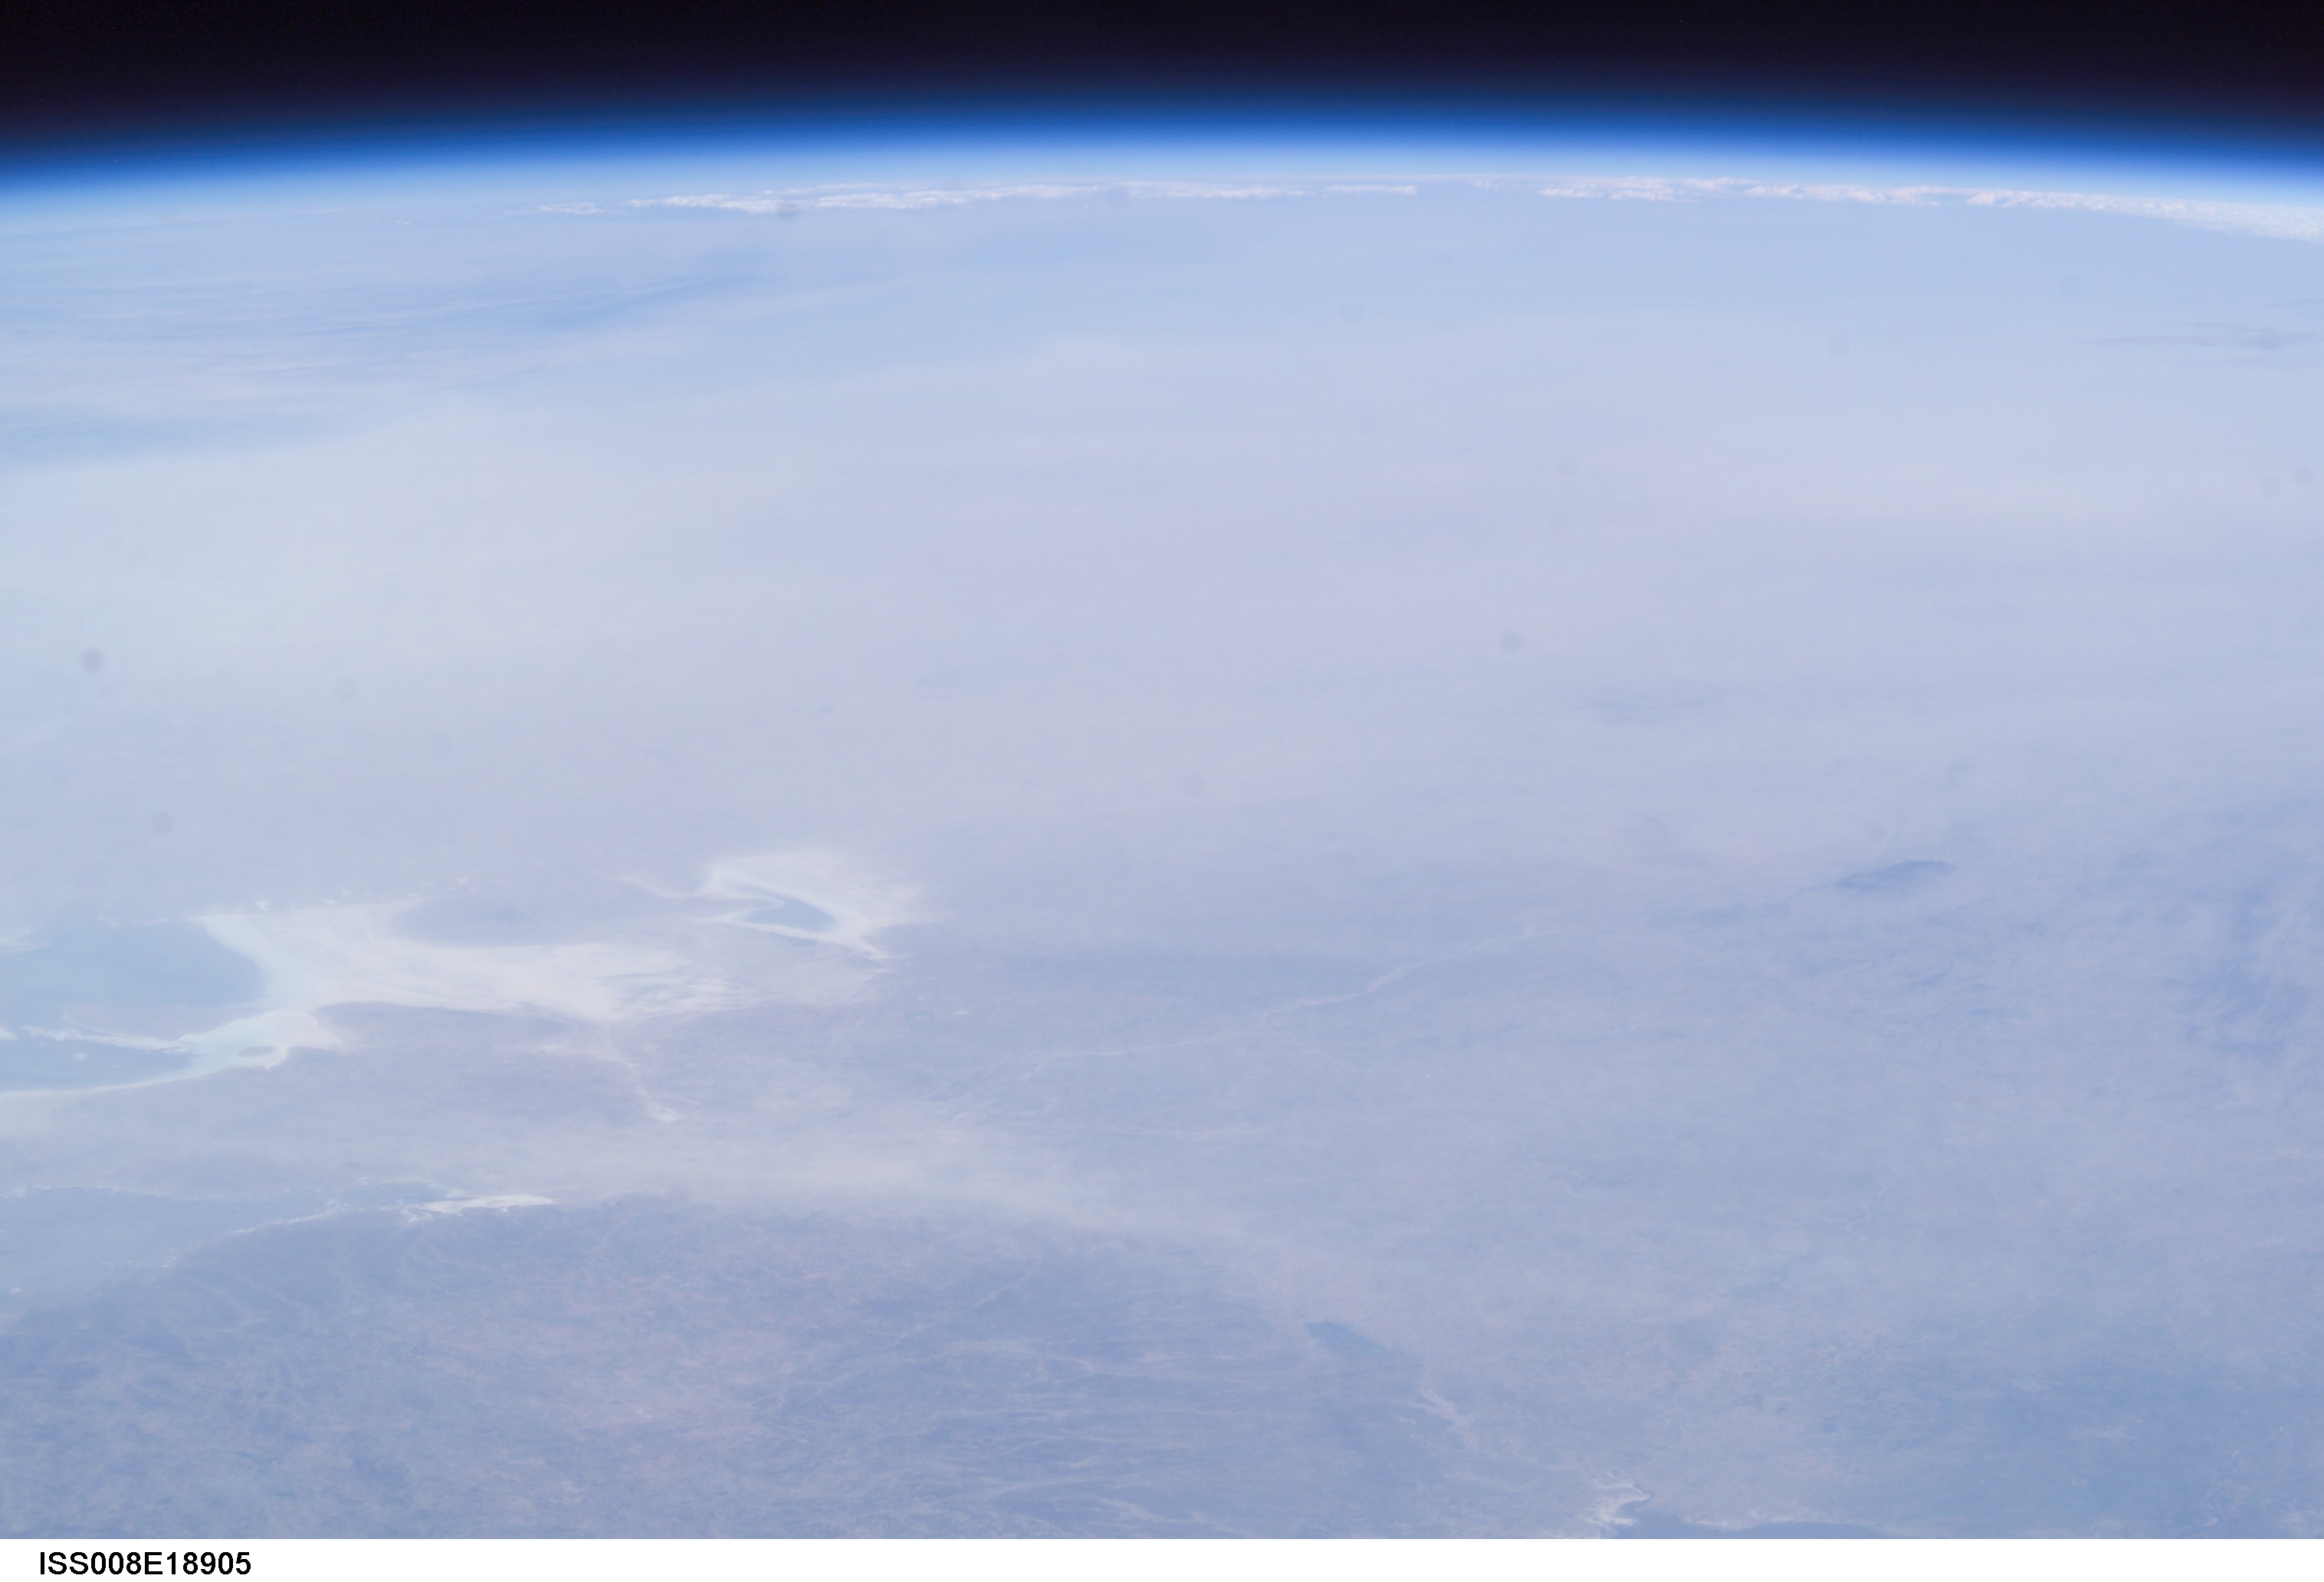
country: INDIA
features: G. OF KUTCH, RANN OF KUTCH L., ATMOSPHERIC LIMB
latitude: 25.0
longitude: 72.0
